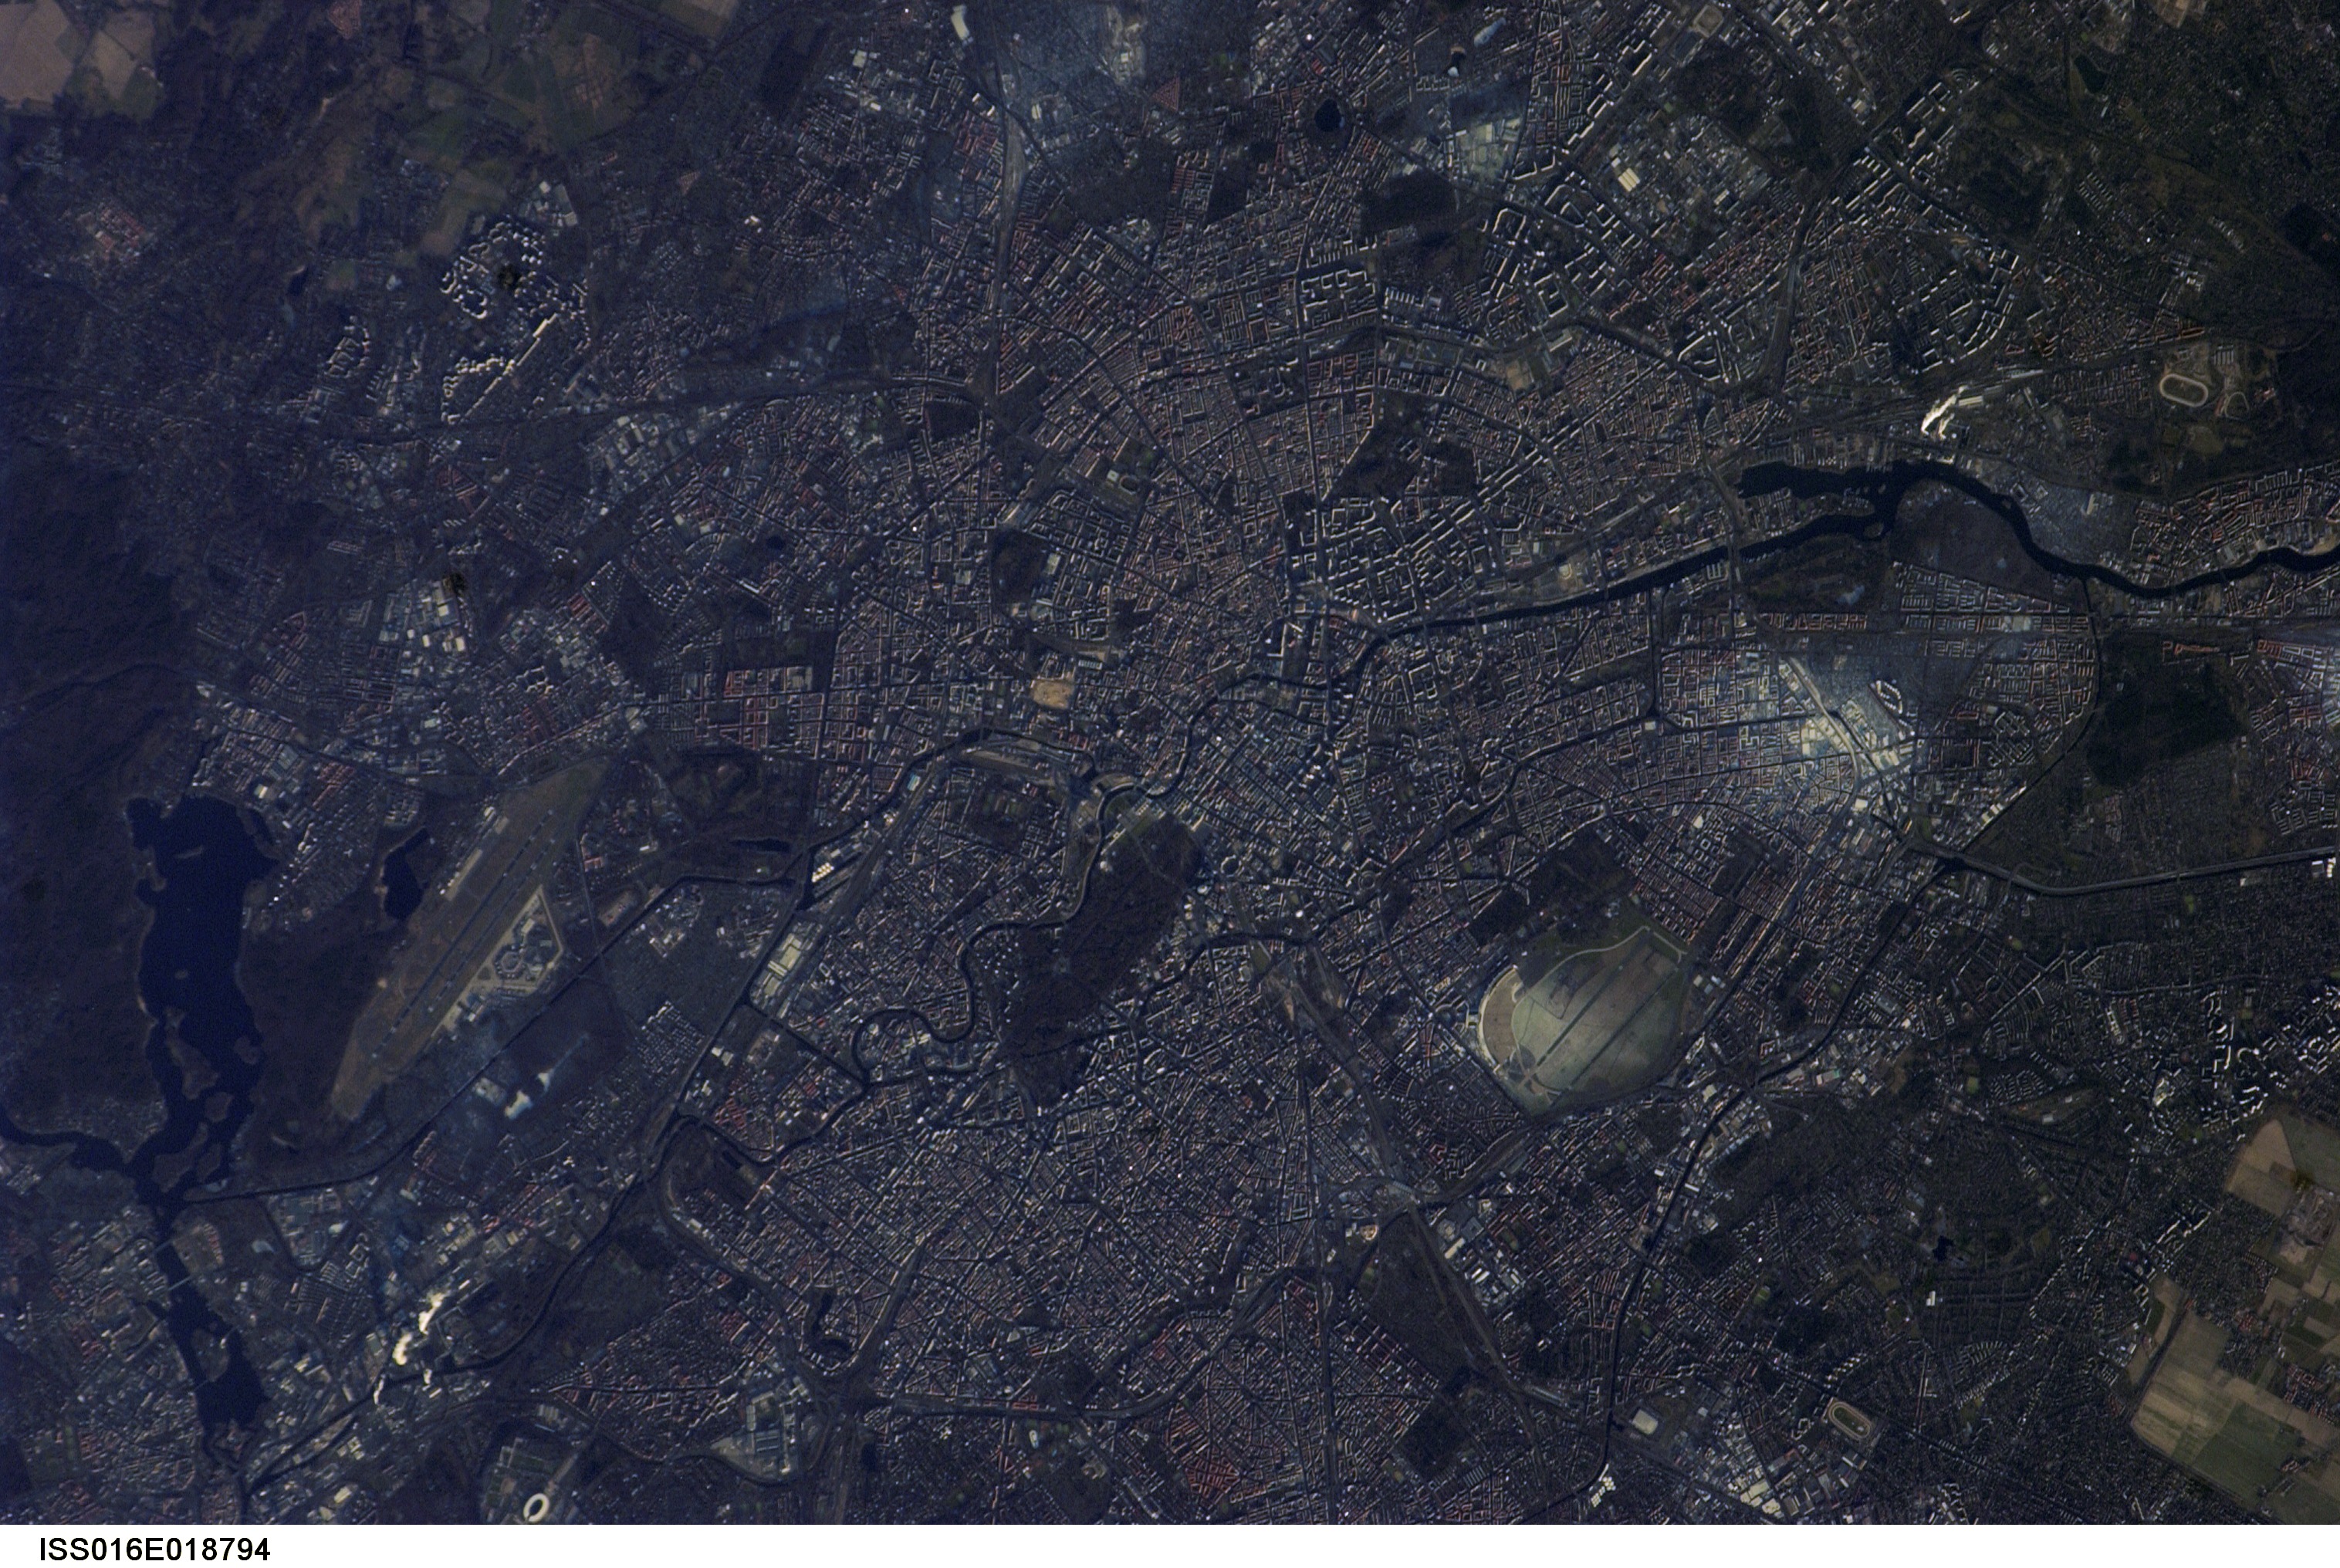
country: GERMANY
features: CENTRAL BERLIN, SPREE R., AGR., TEGELER L.
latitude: 52.5
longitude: 13.4
